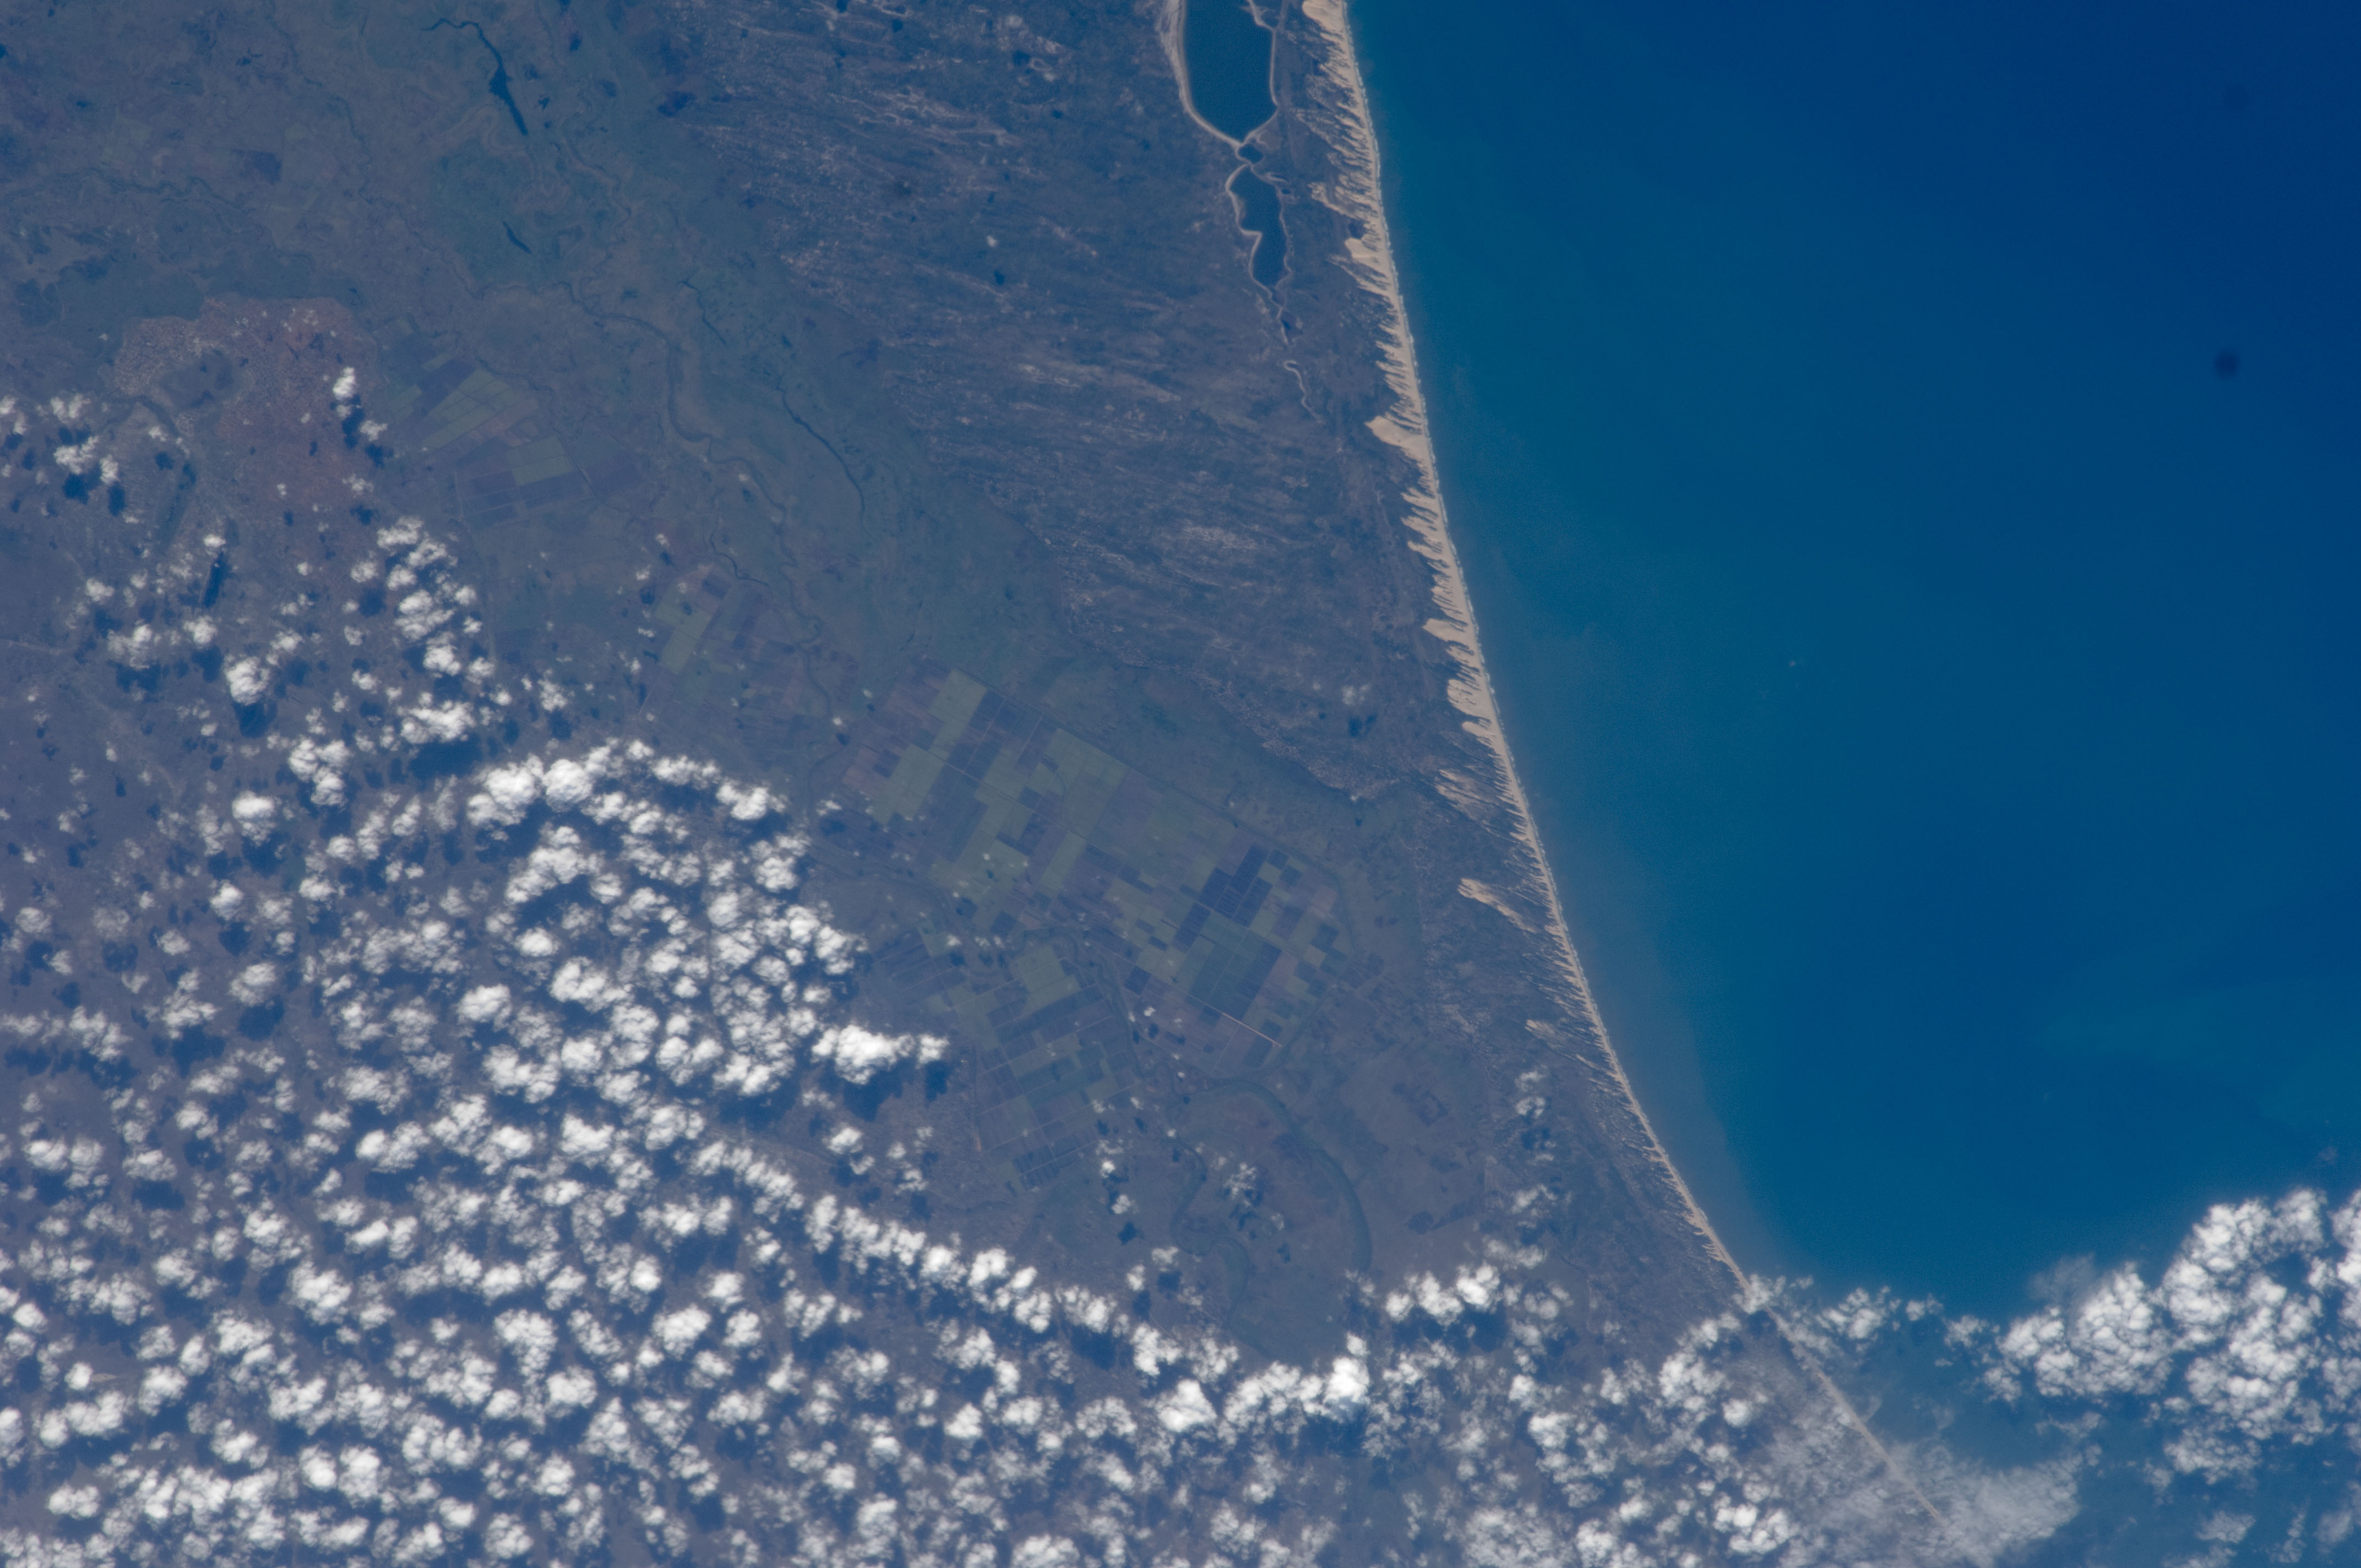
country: MOZAMBIQUE
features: COASTAL DUNES, AGR., MANHICA
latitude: -25.4
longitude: 32.9
